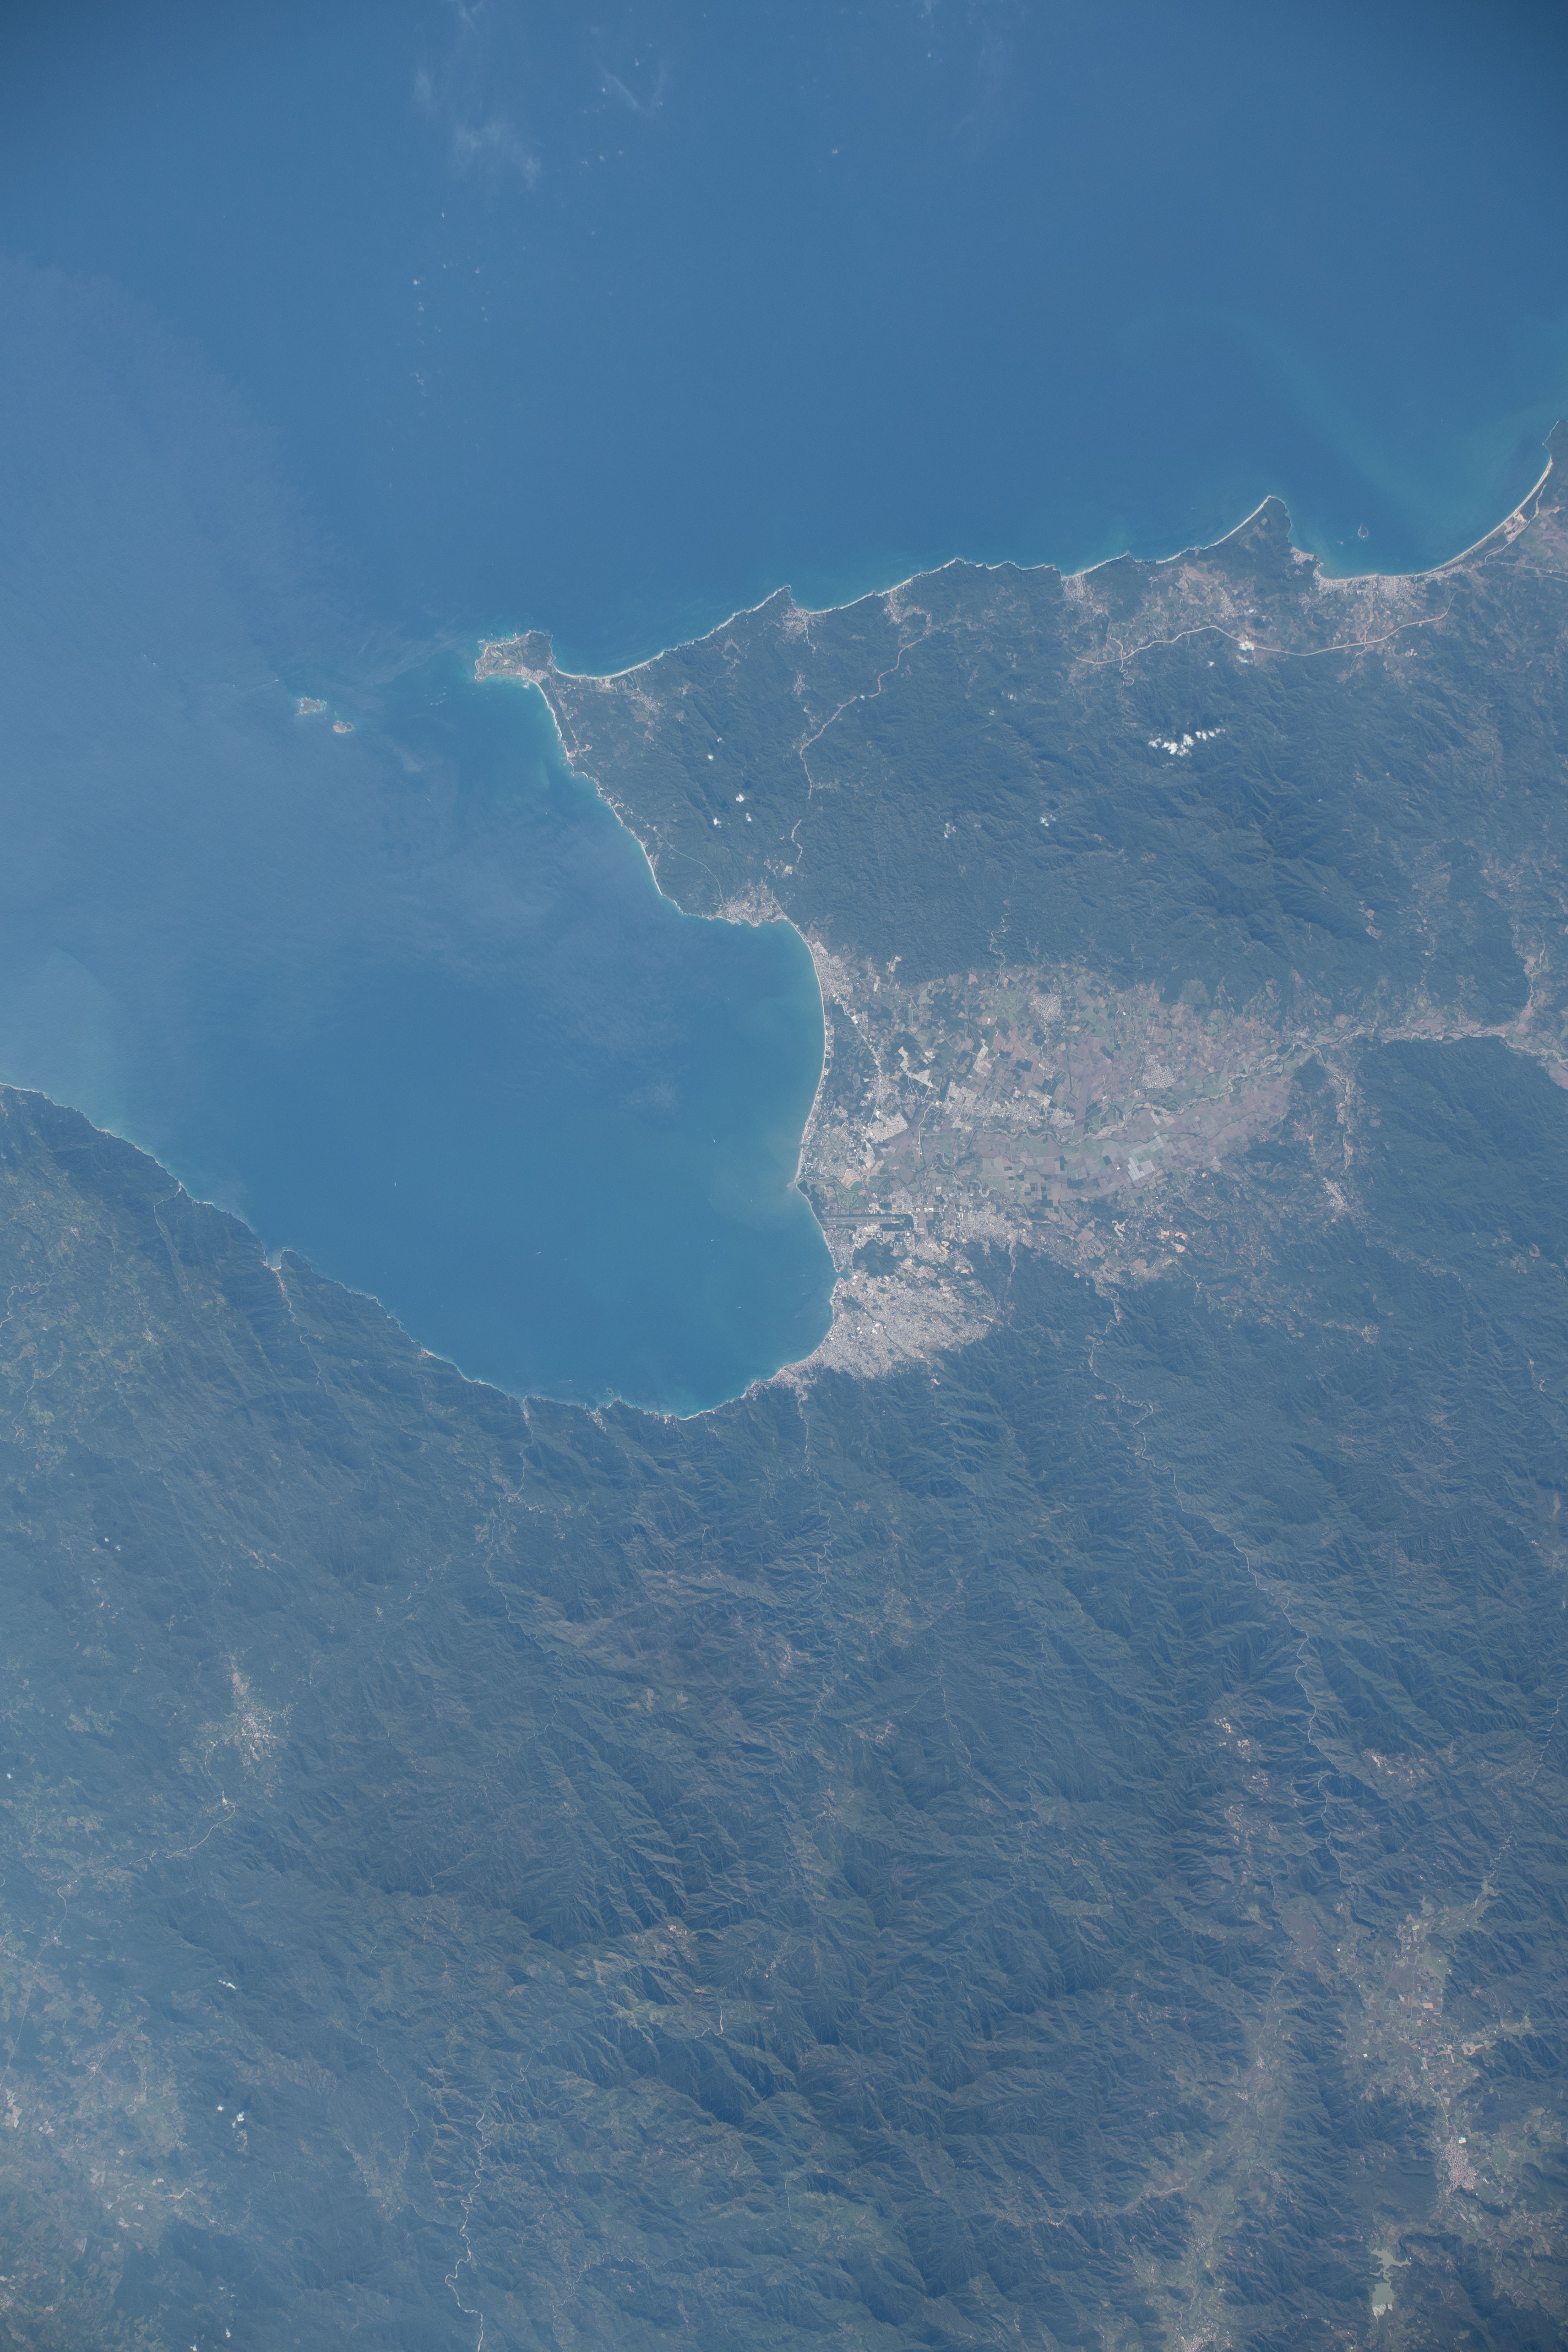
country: MEXICO
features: BANDERAS BAY, COAST, PUERTO VALLARTA
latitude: 20.7
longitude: -105.3
